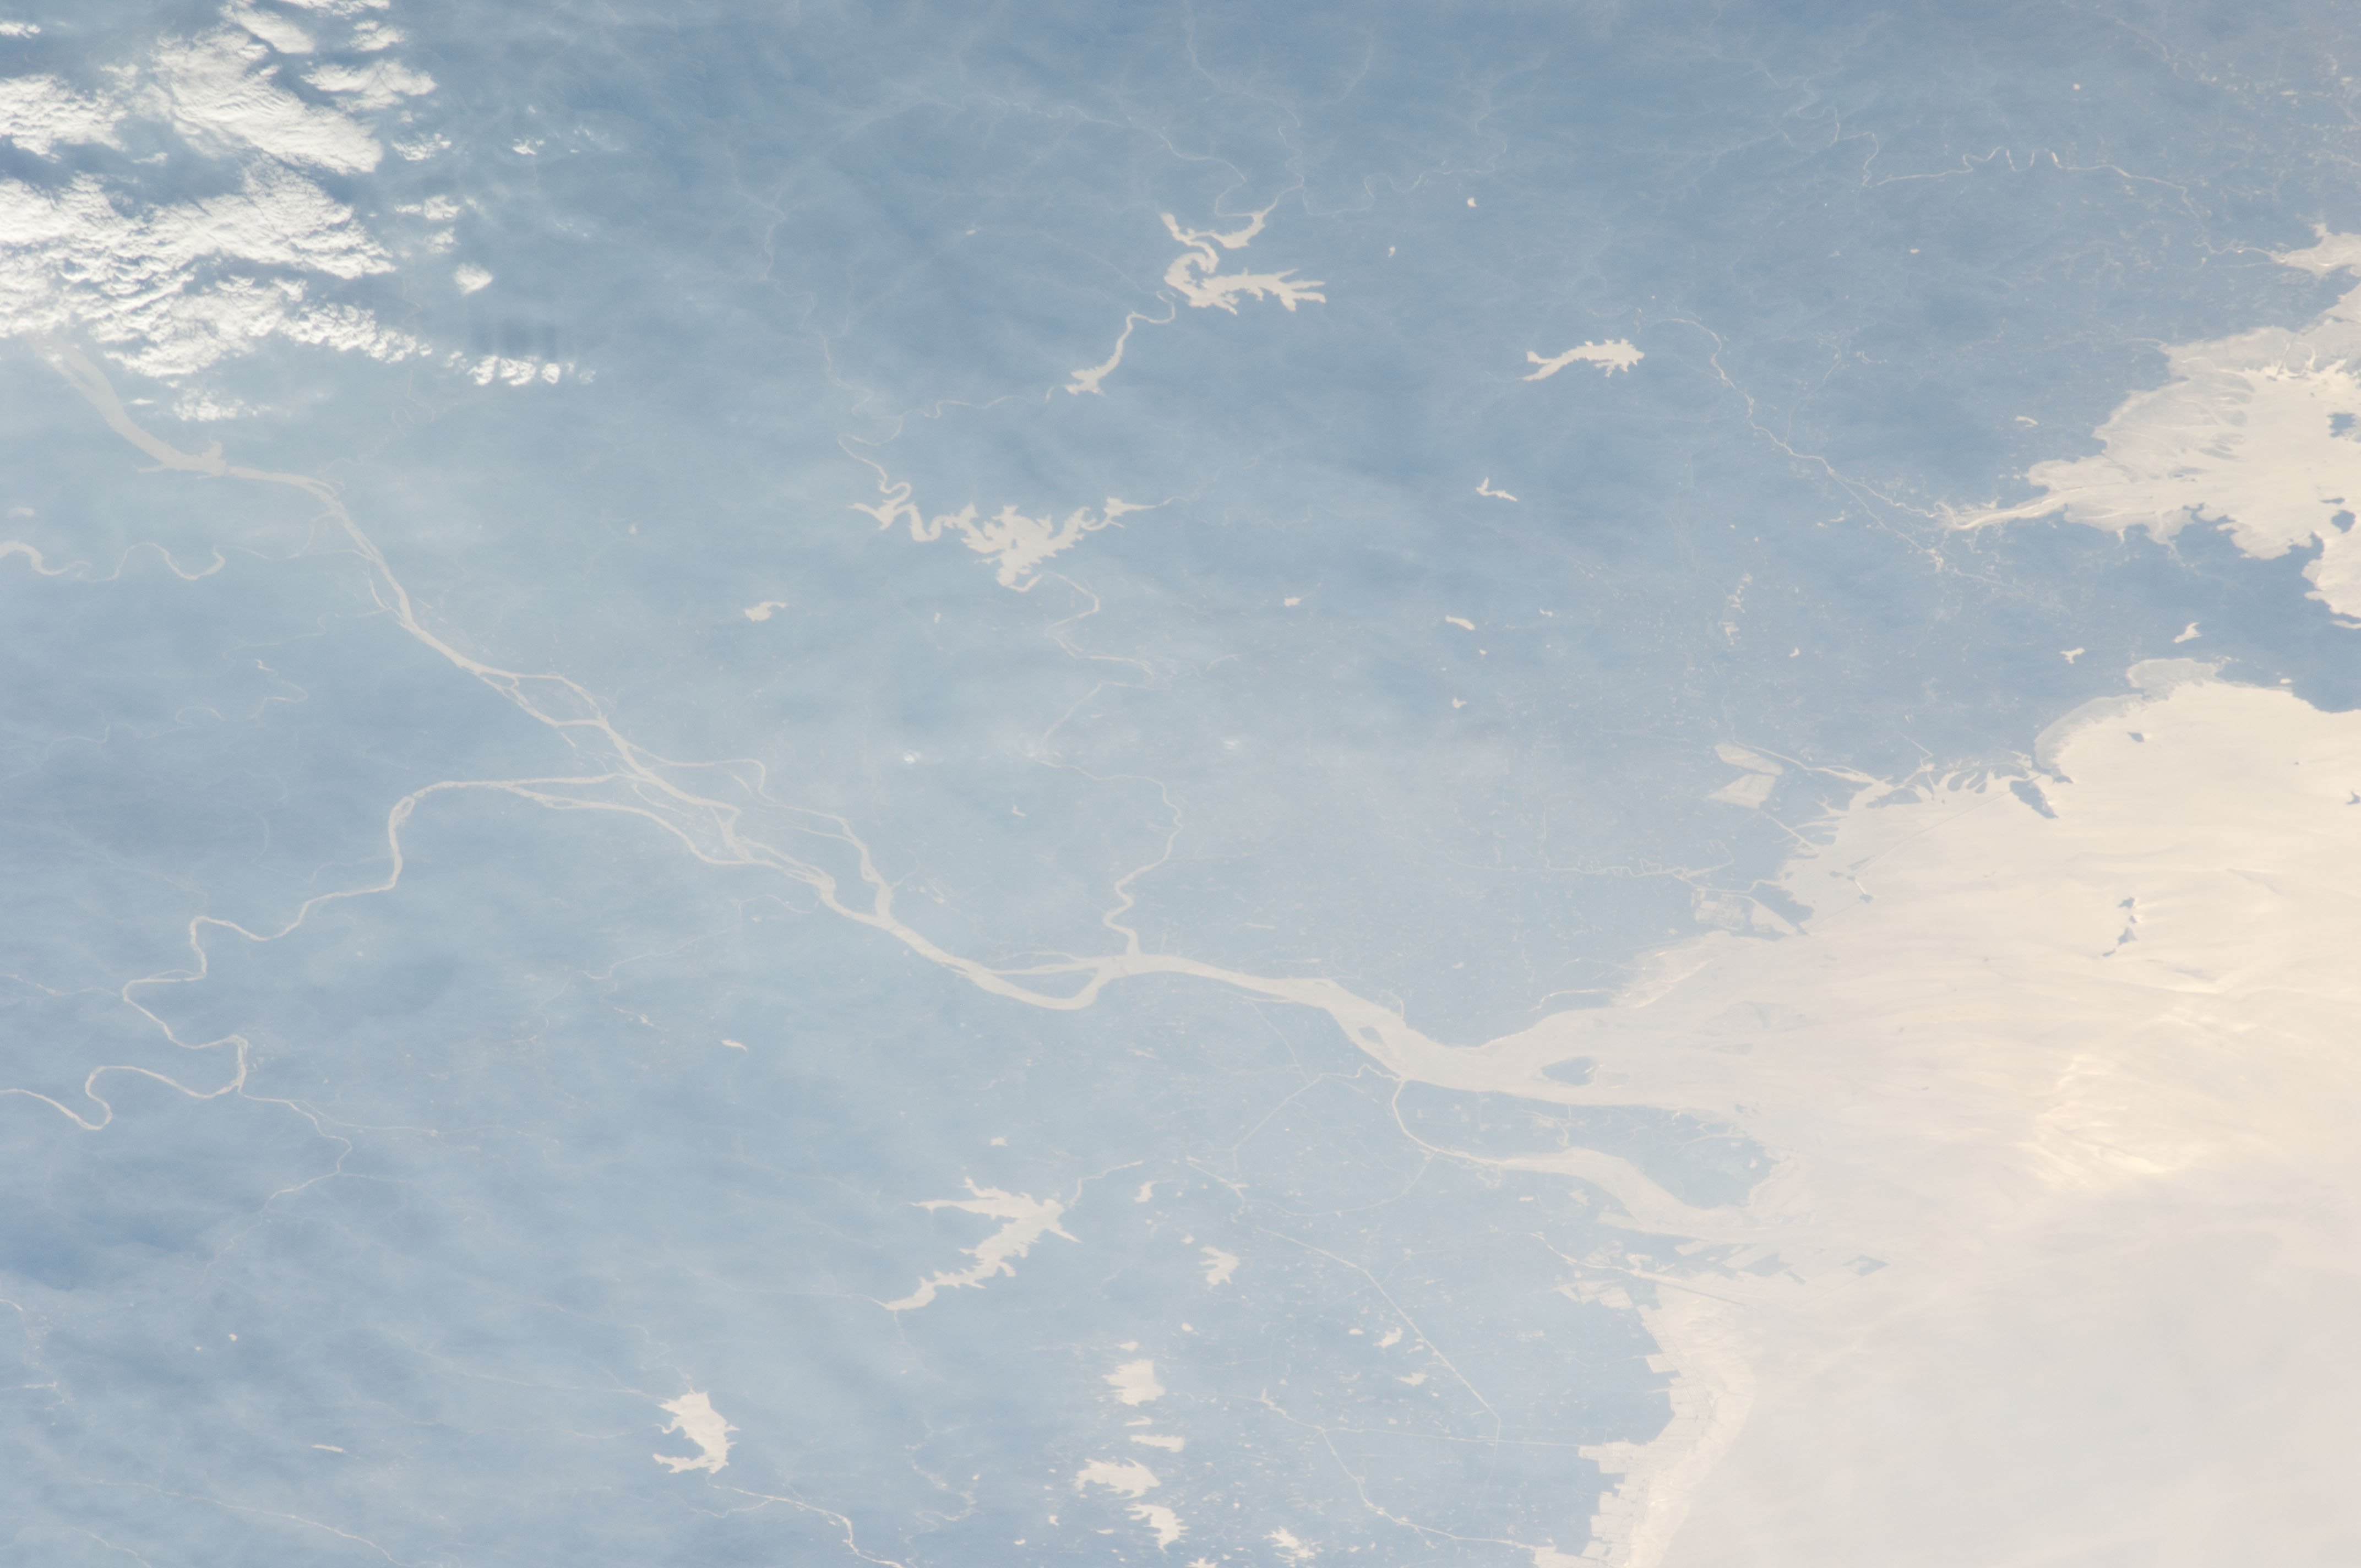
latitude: 40.1
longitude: 124.8
